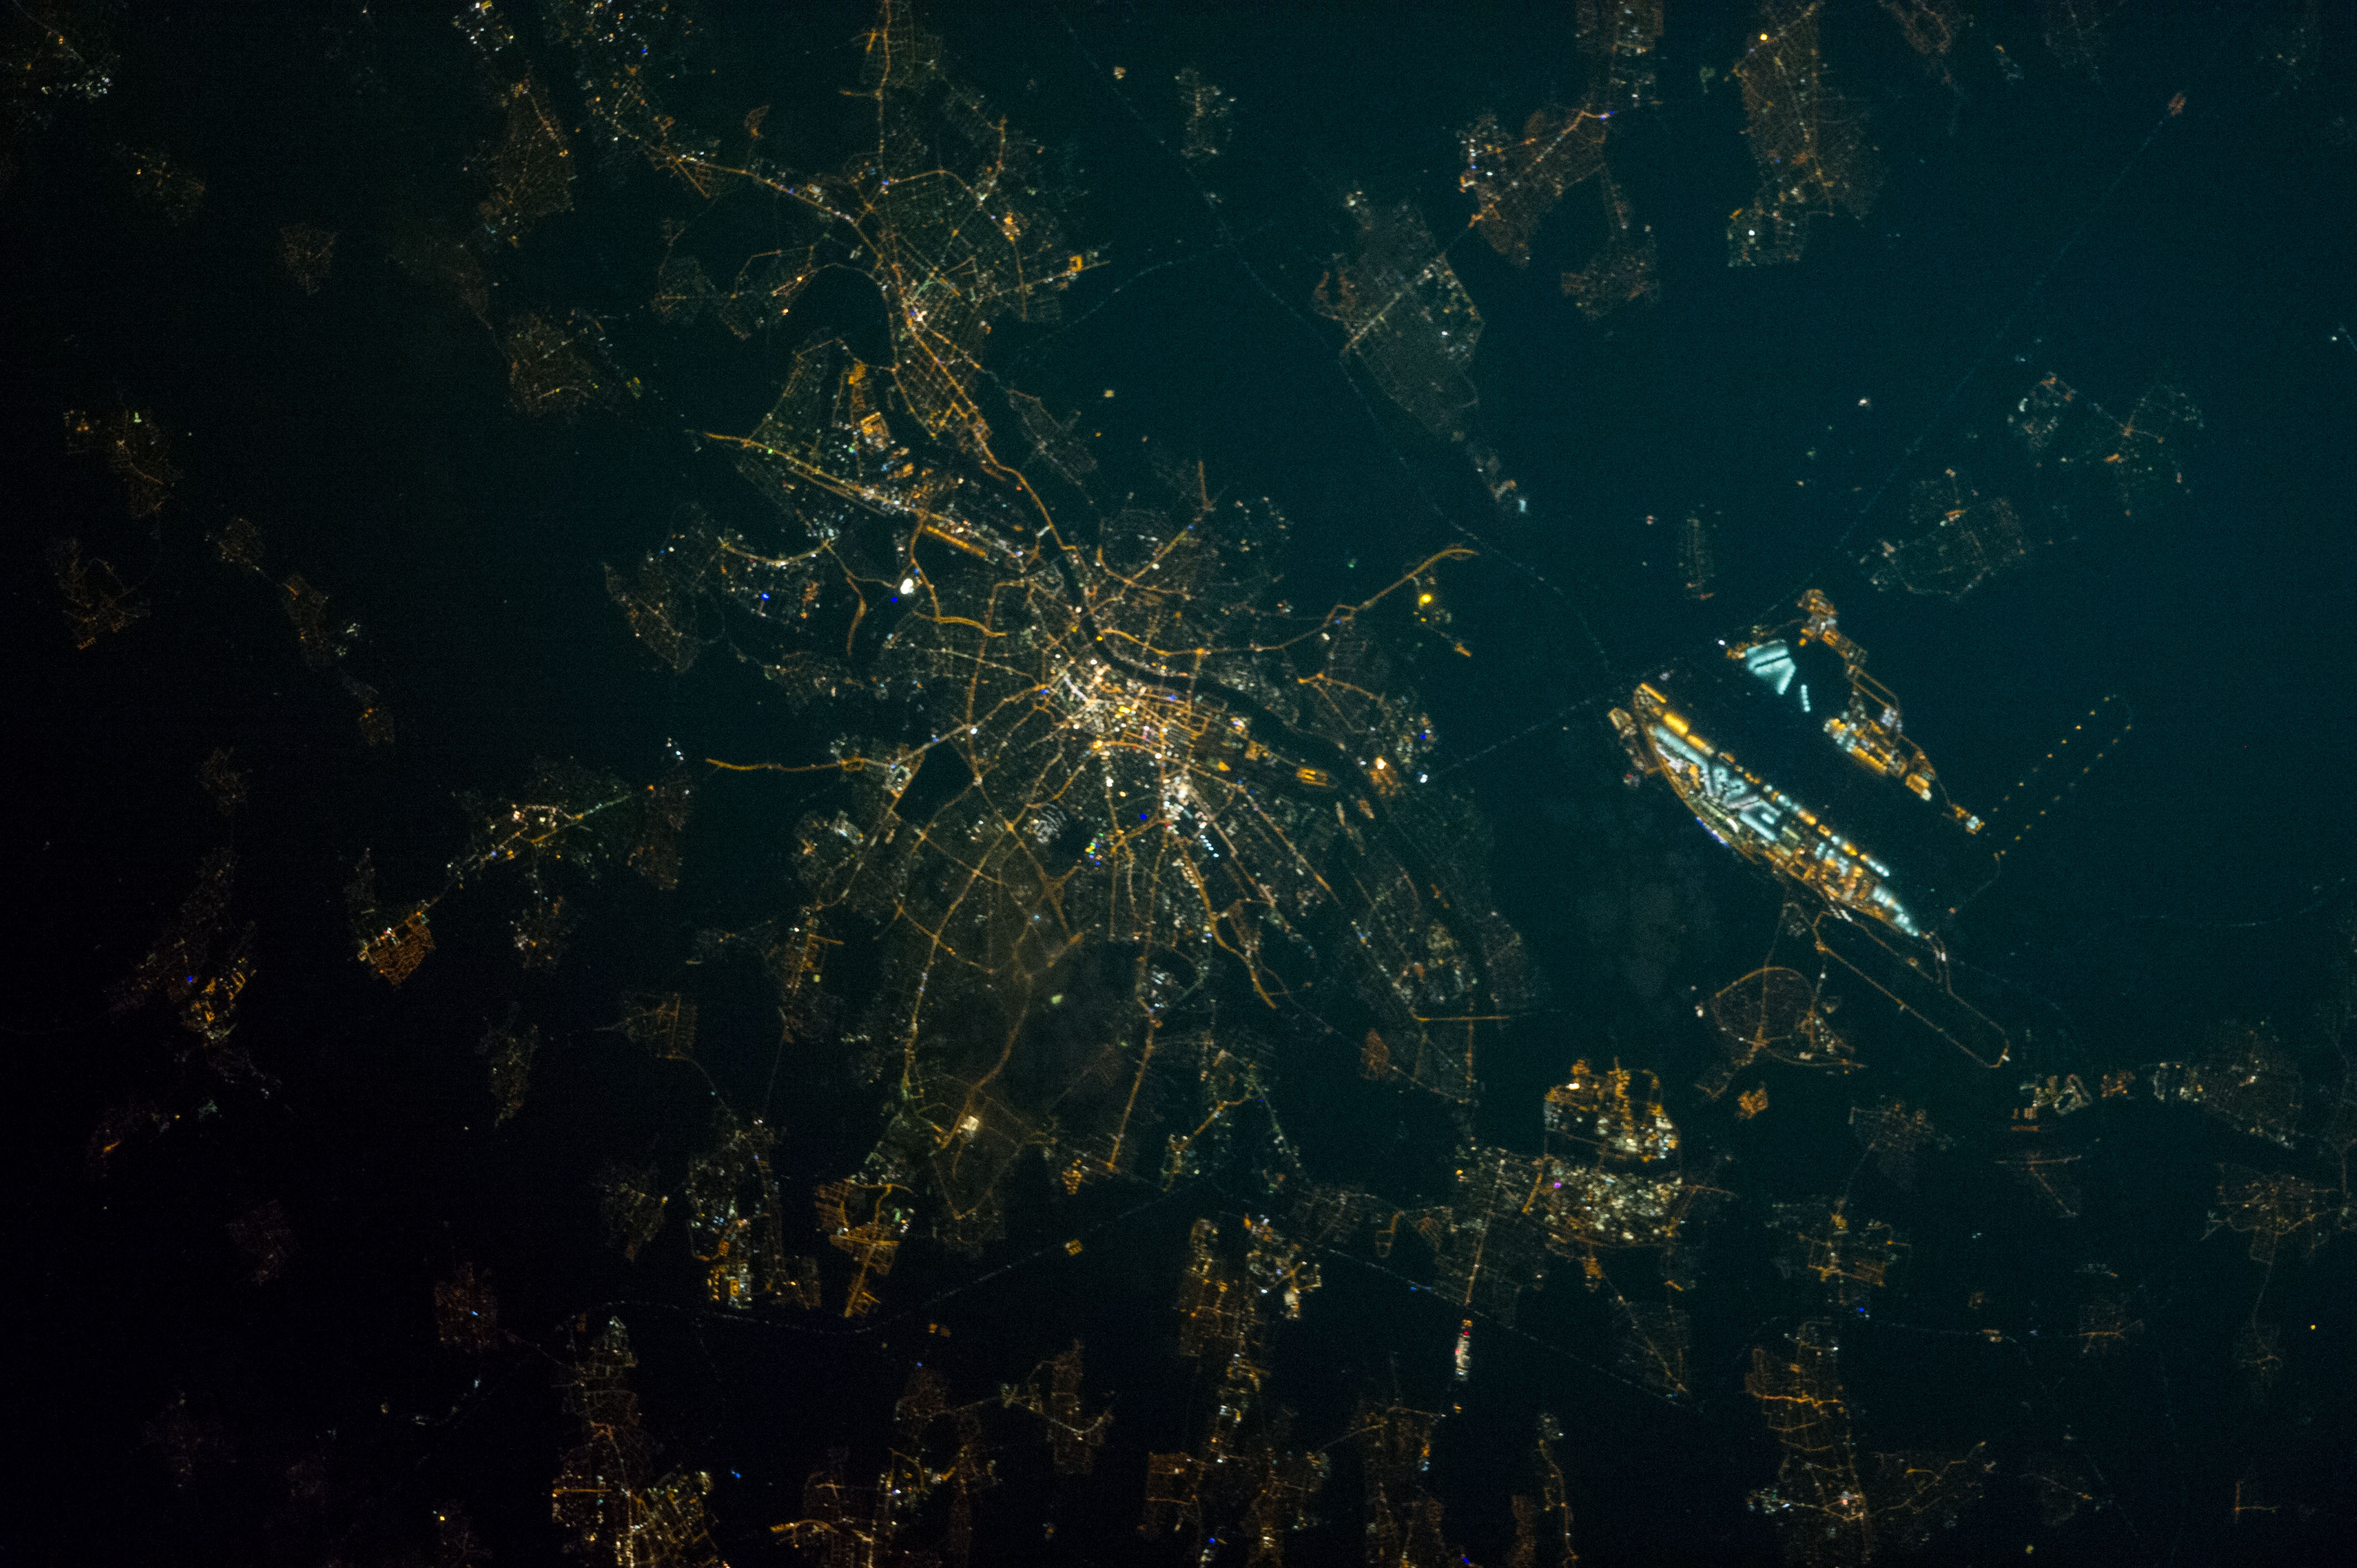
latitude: 50.1
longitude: 8.7
